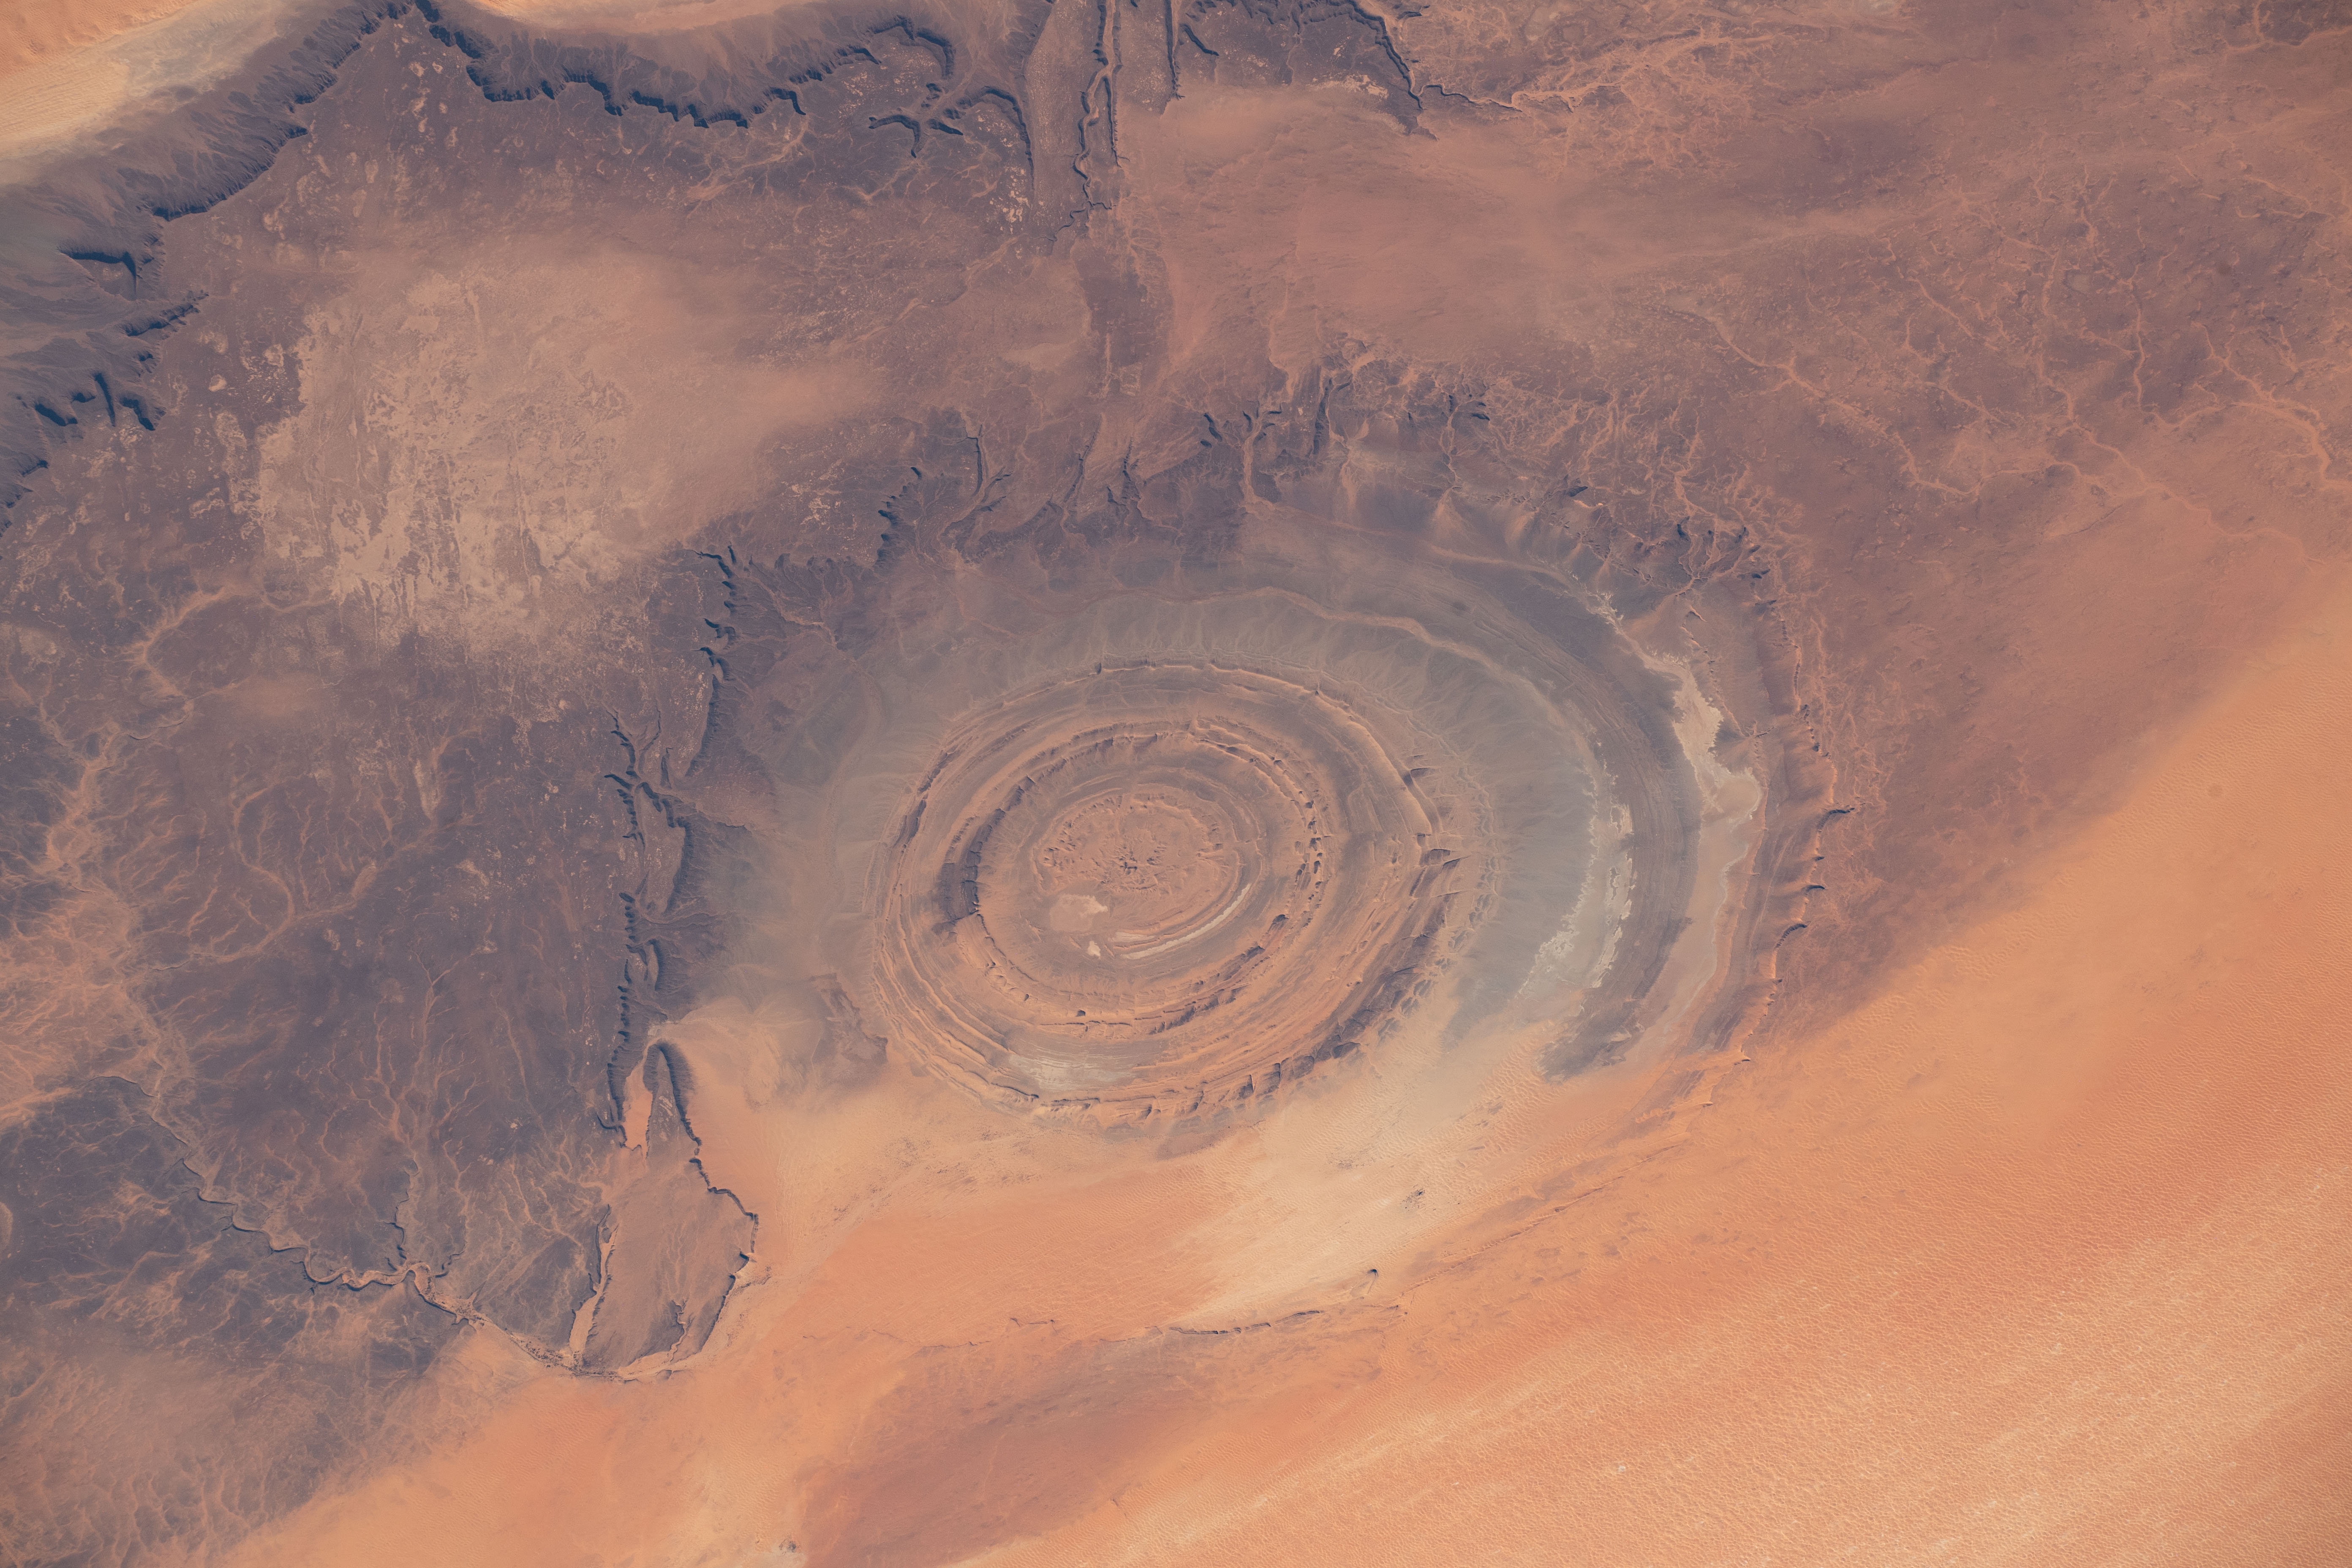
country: MAURITANIA
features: RICHAT STRUCTURE
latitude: 21.2
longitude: -11.4
